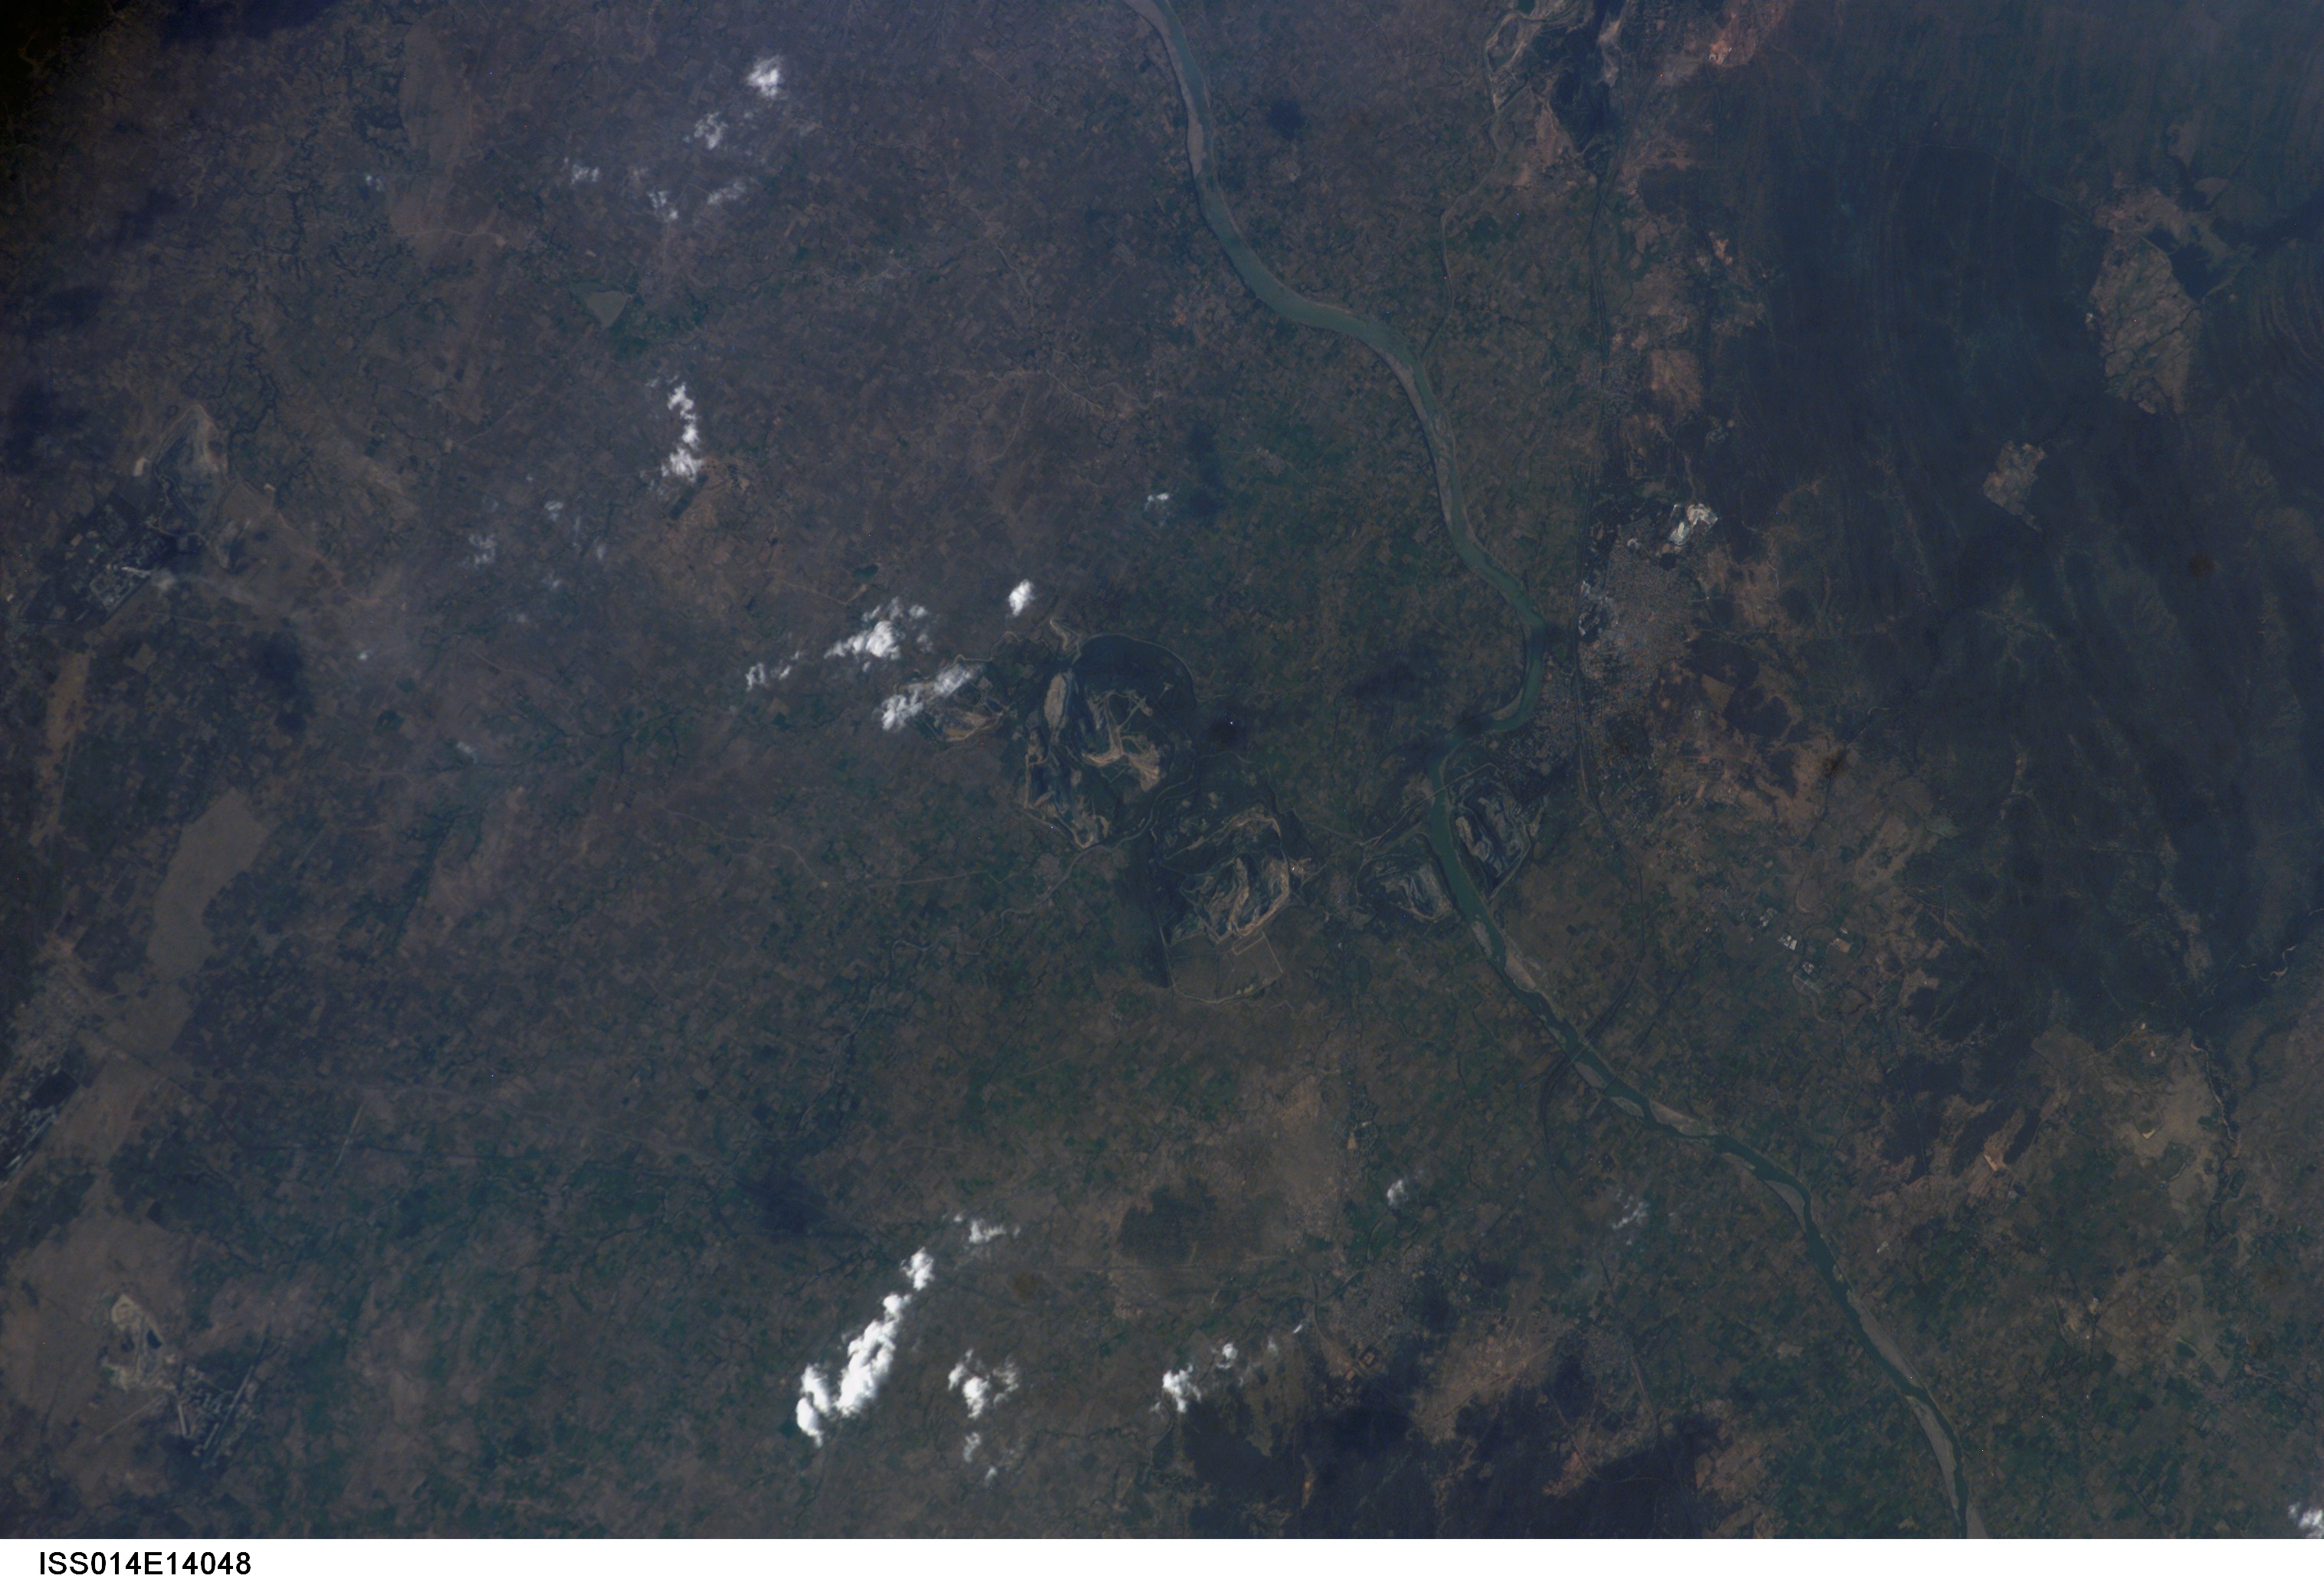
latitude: 19.8
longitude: 79.3
